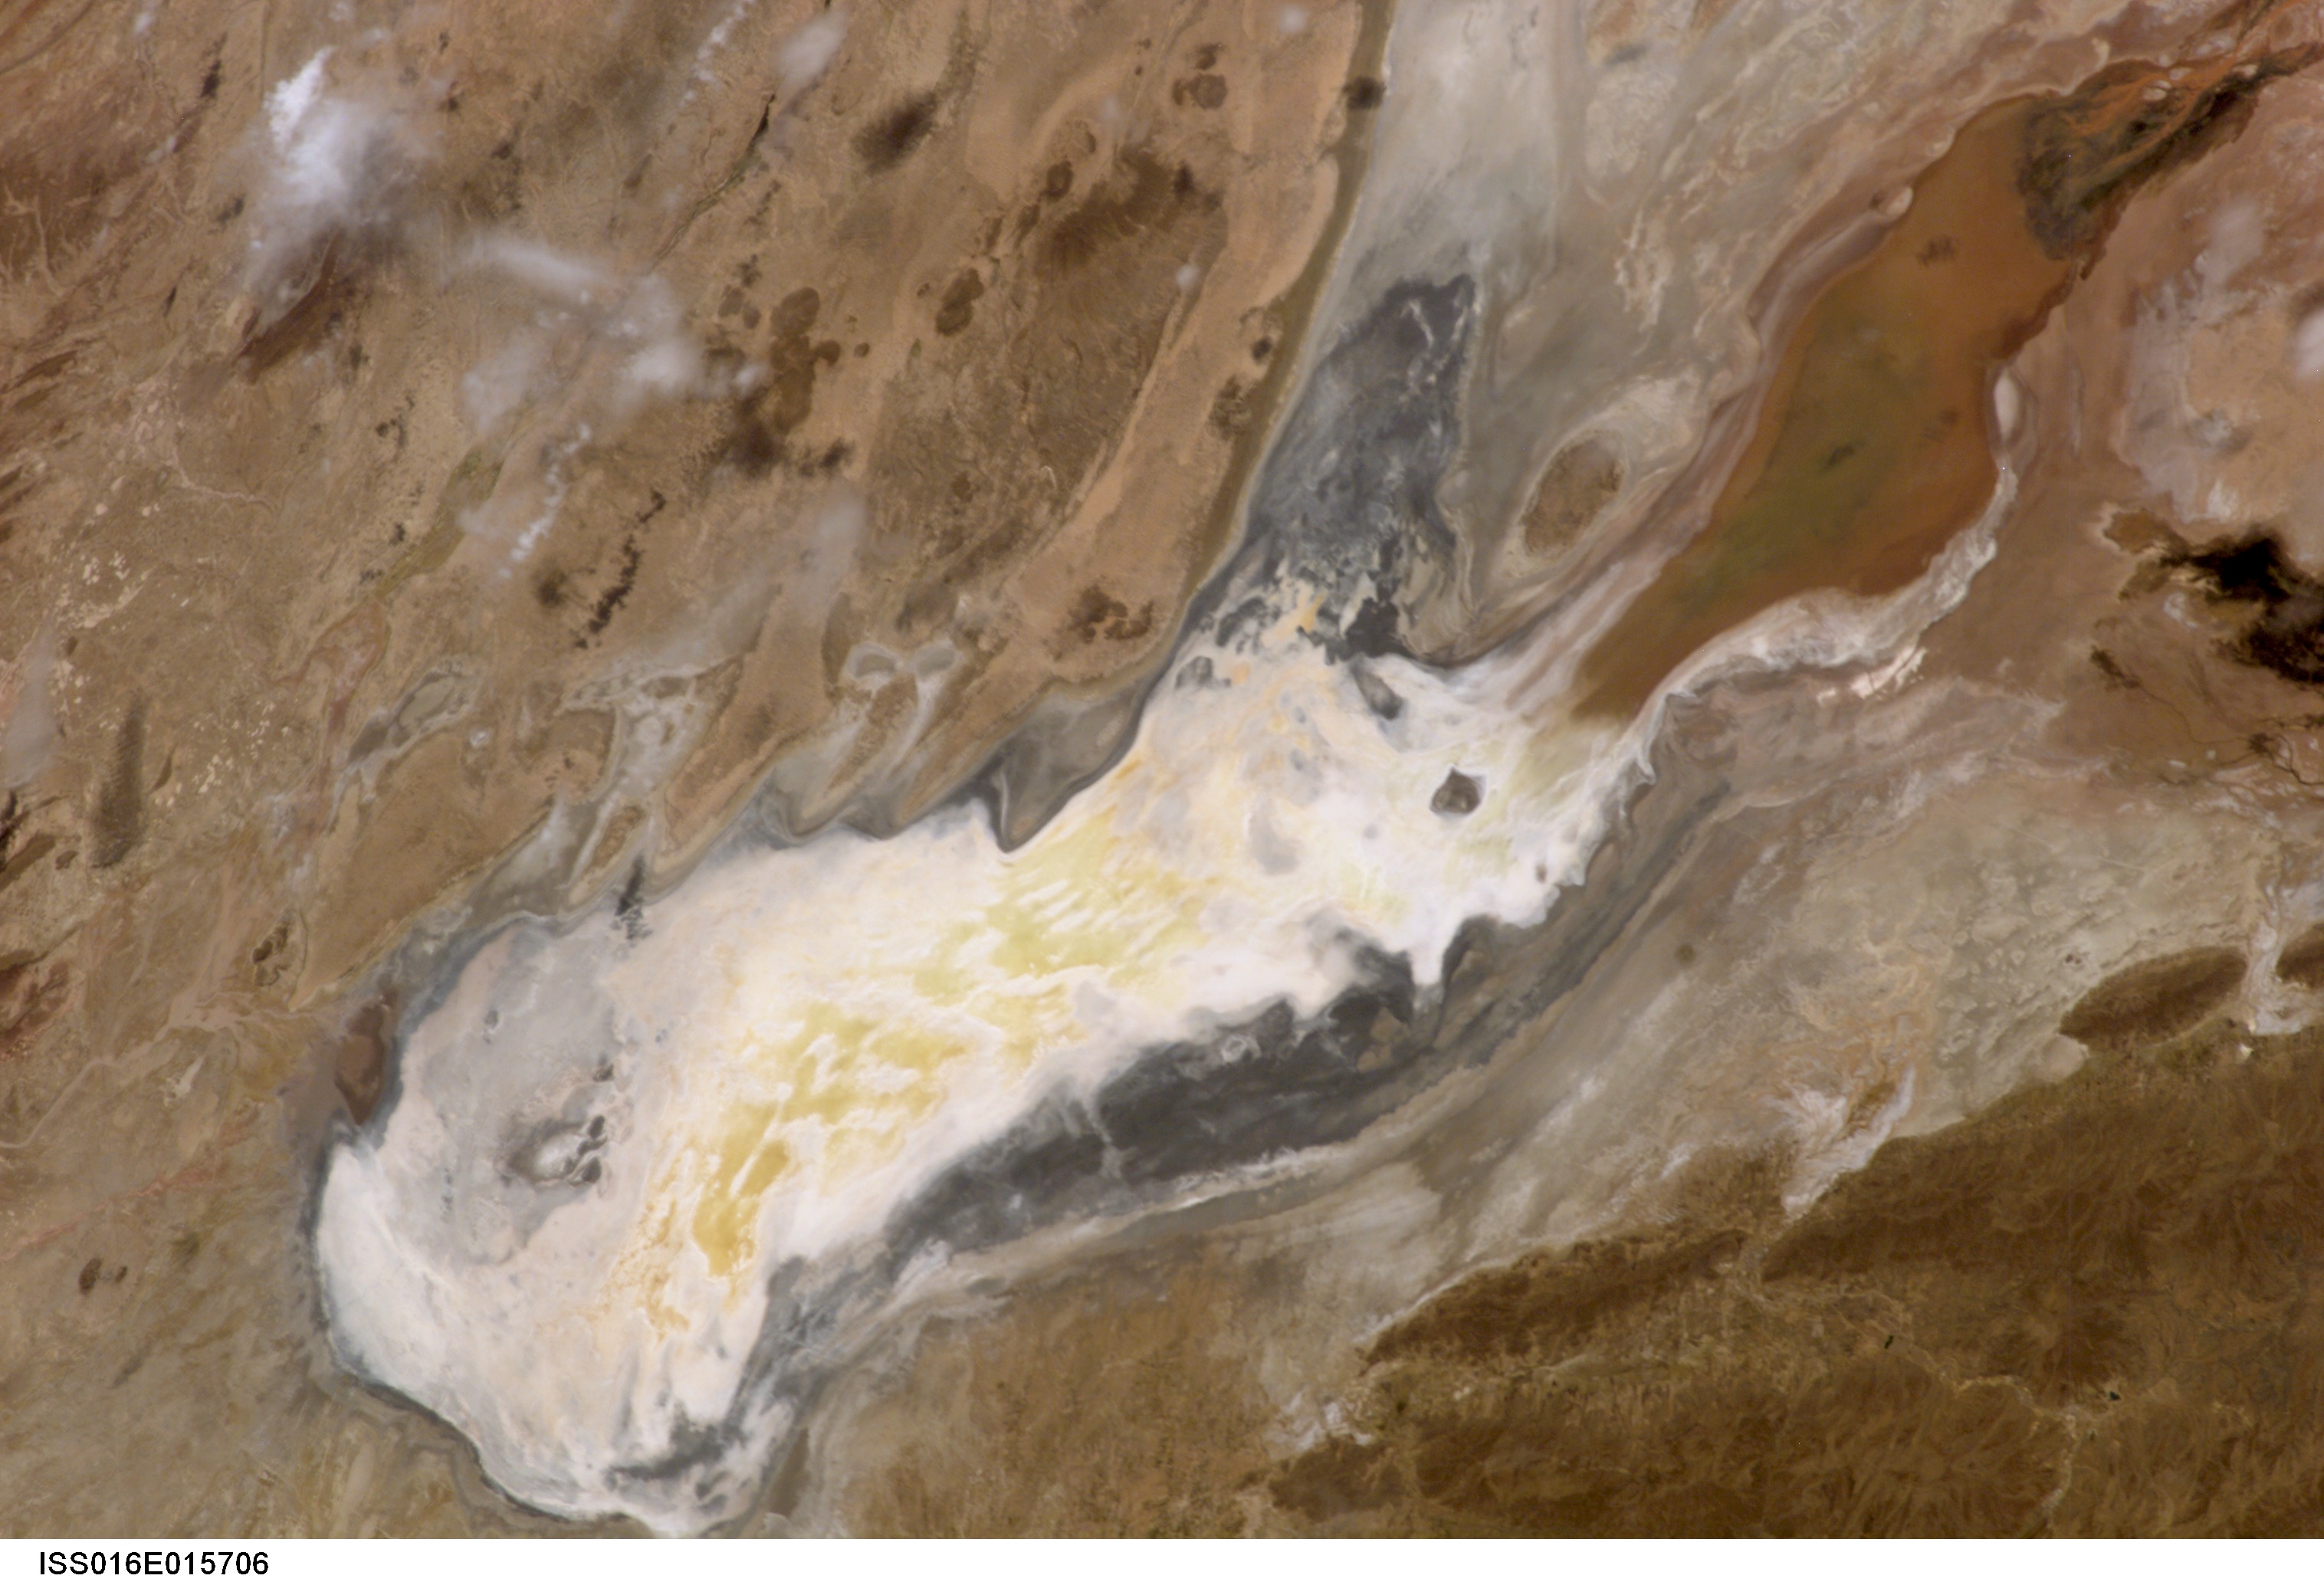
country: BOLIVIA
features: DRY LAKE POOPO
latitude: -19.0
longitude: -67.0
